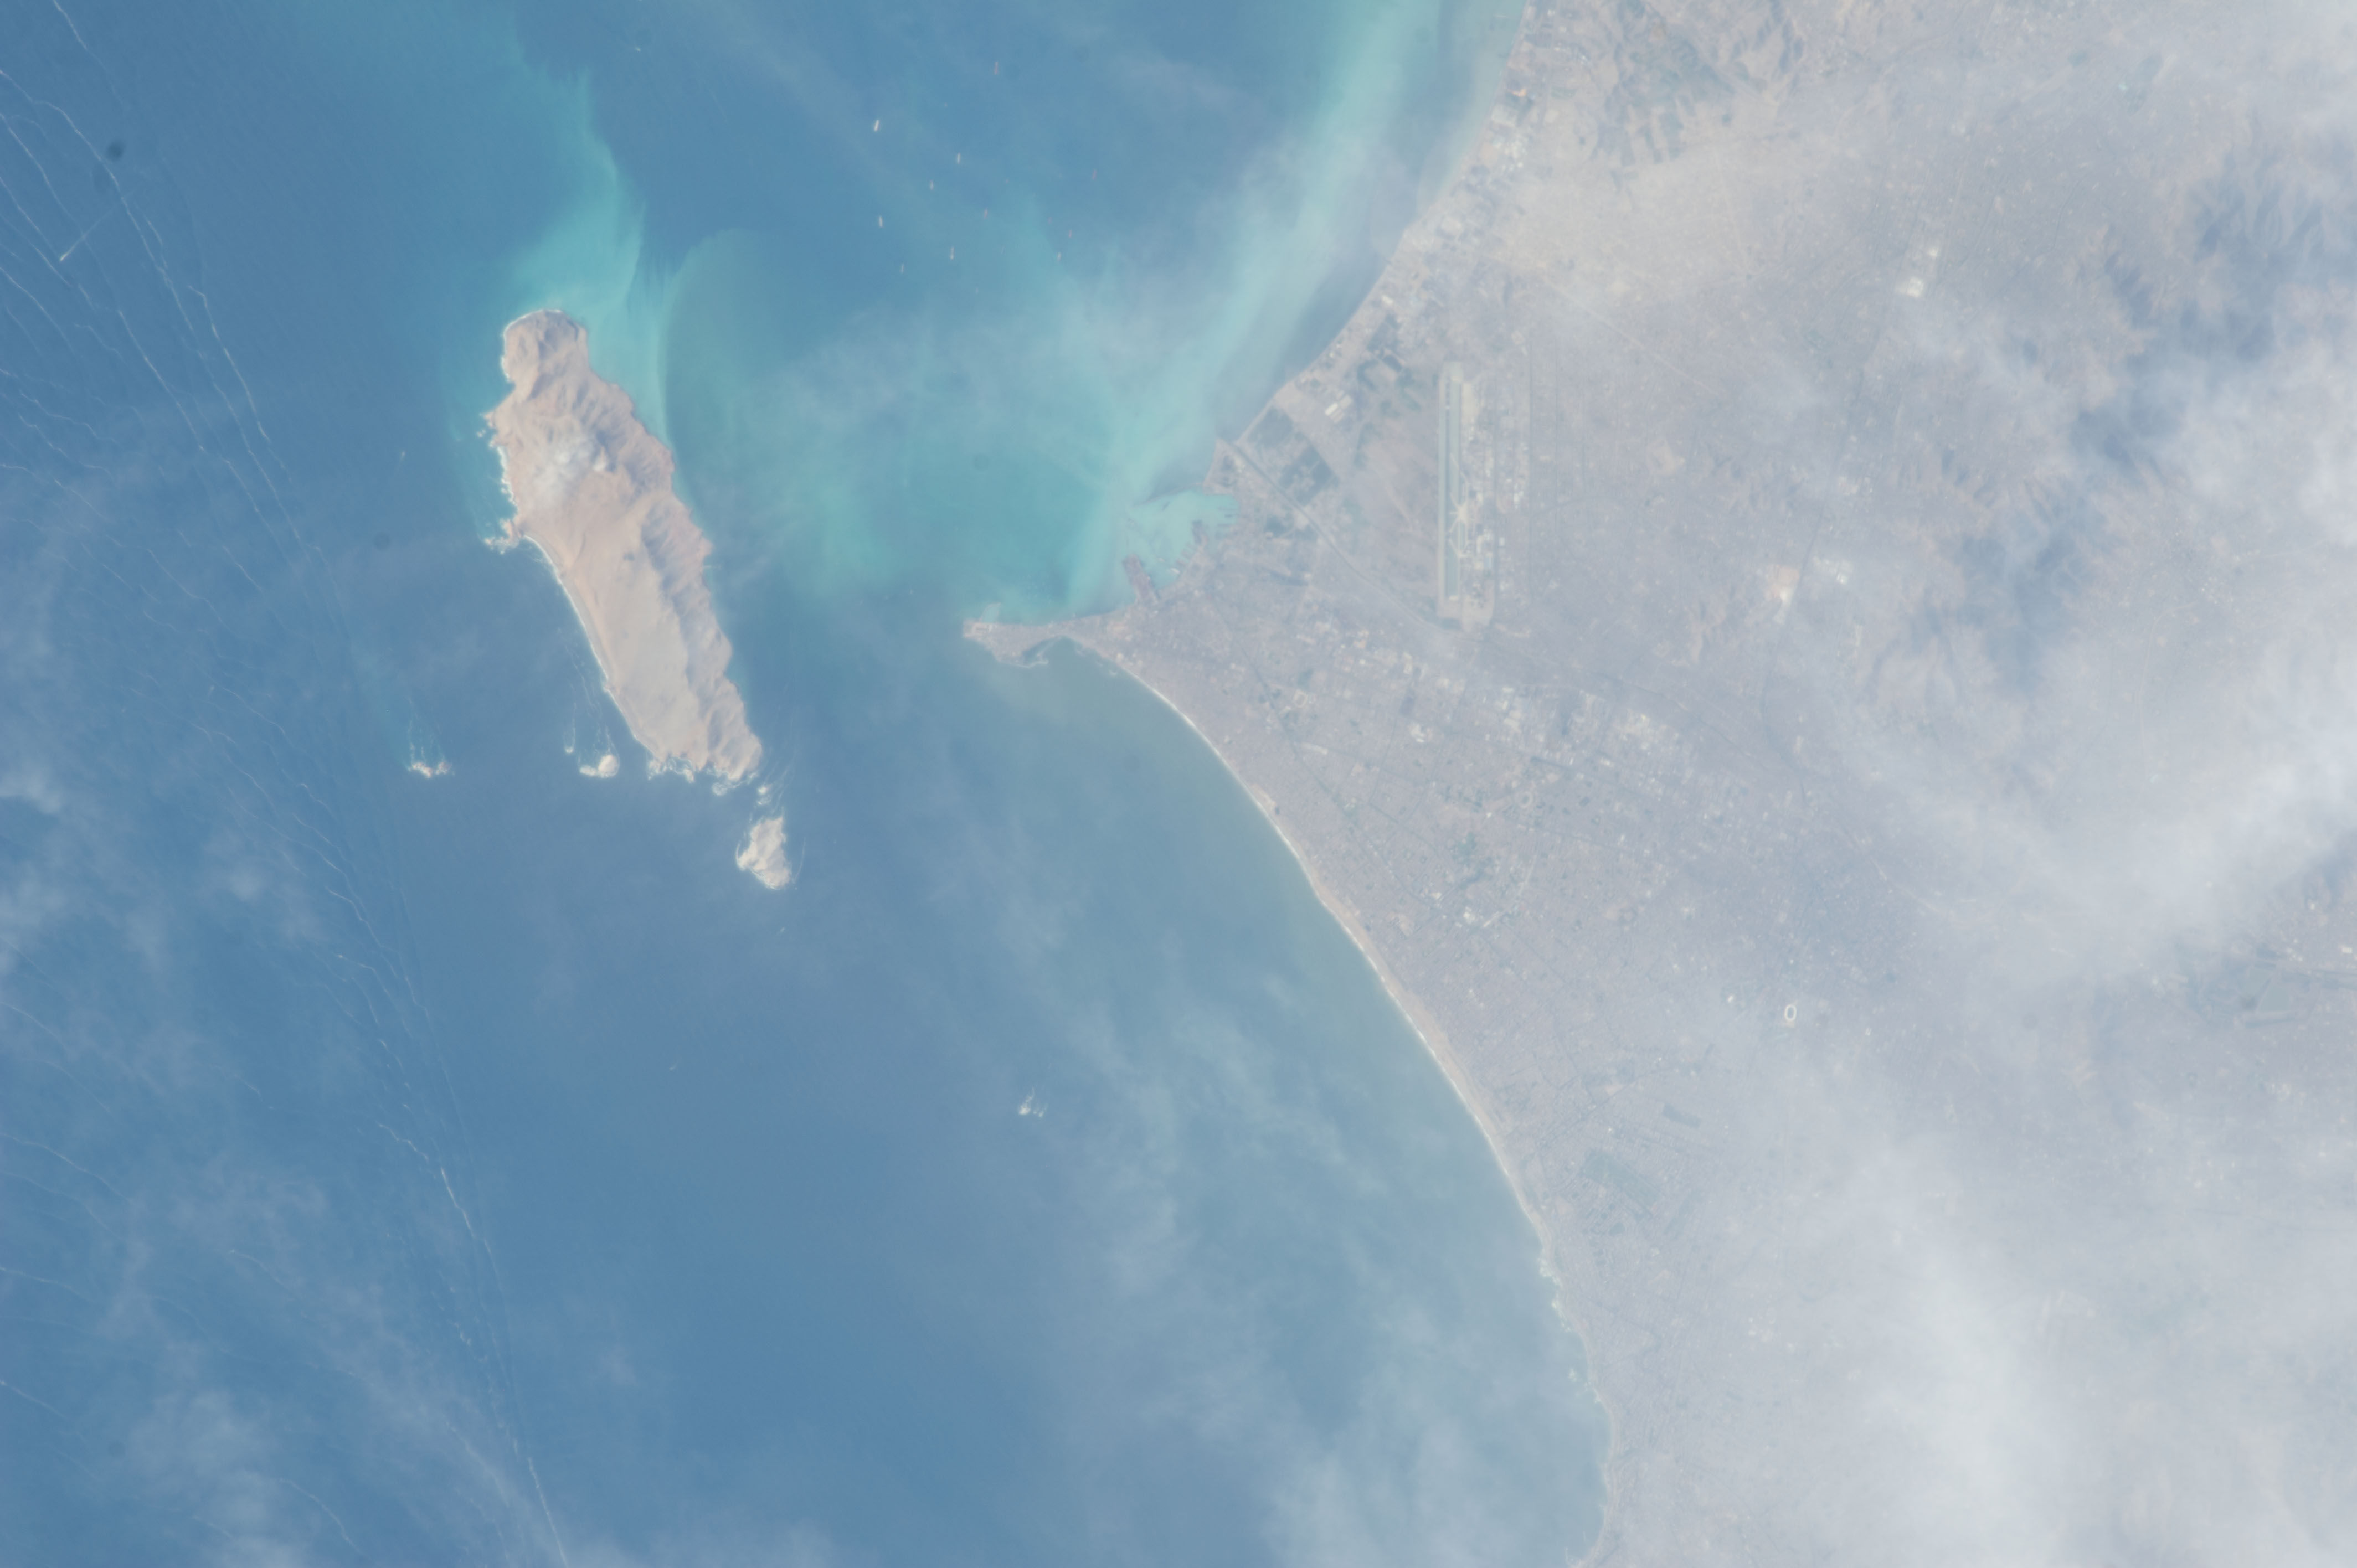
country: PERU
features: SAN LORENZO I., LIMA, CALLAO, BAY OF CALLAO, AIRPORT
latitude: -12.1
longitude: -77.1
